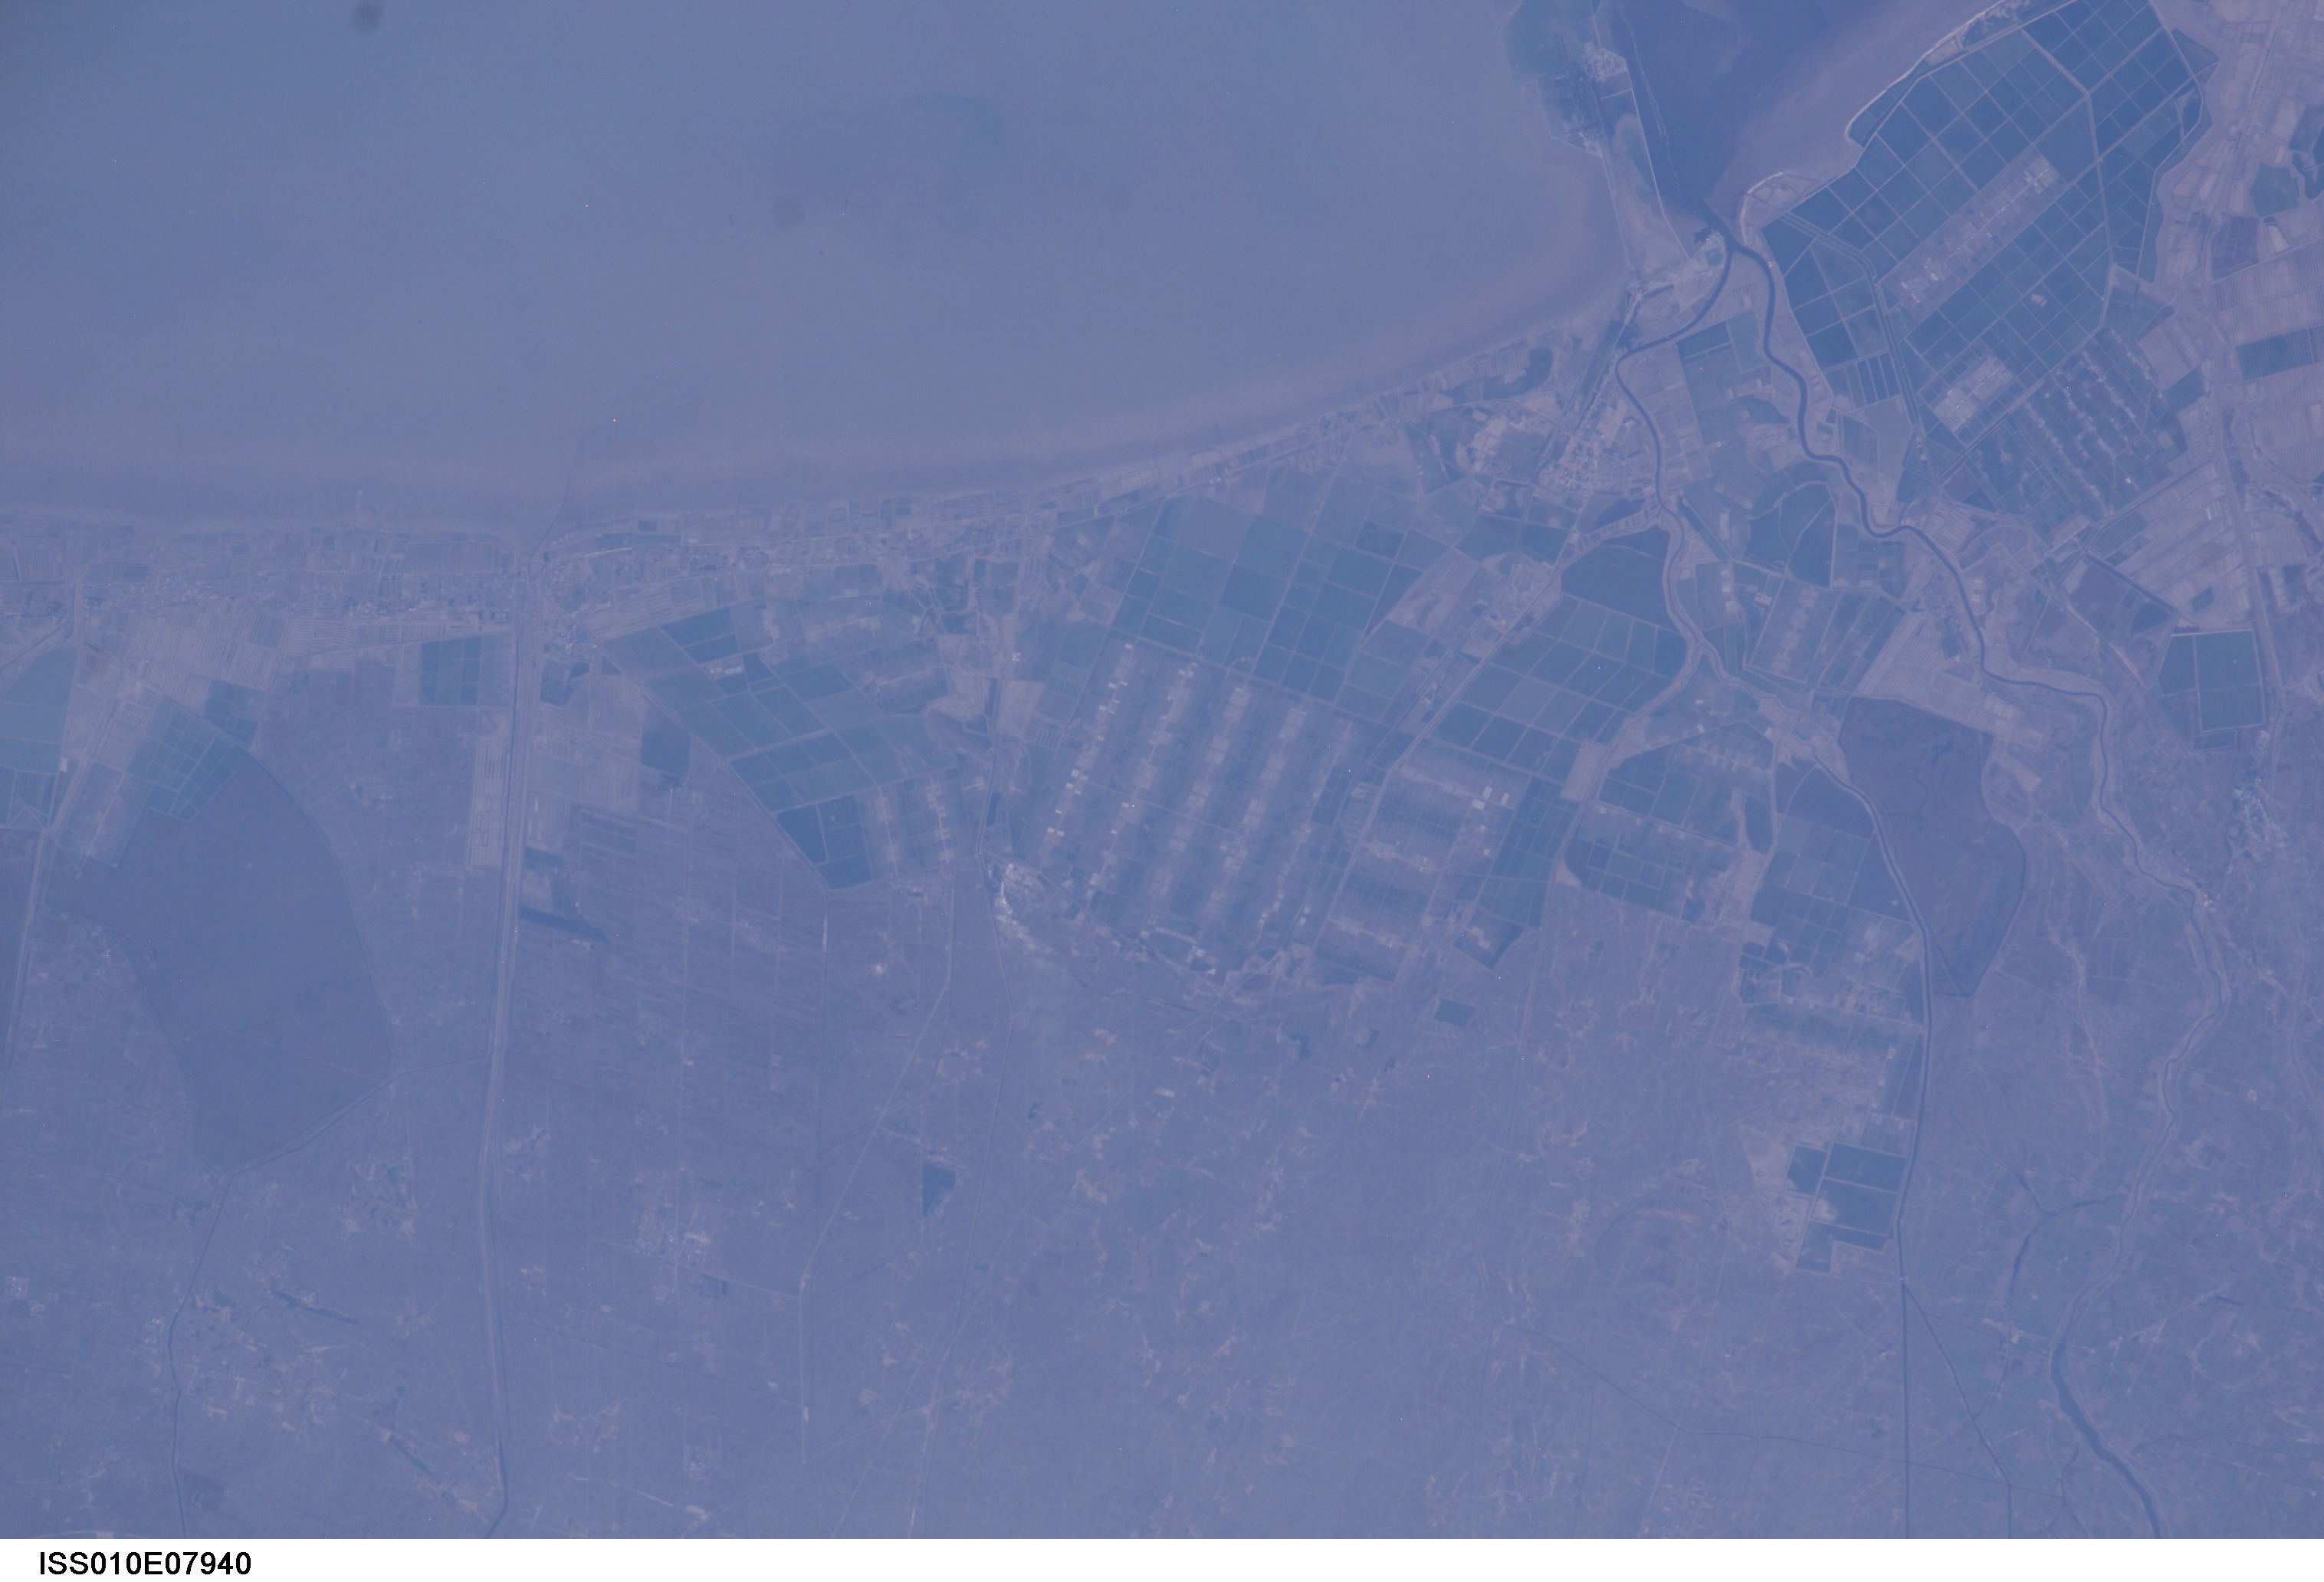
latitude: 38.5
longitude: 117.5
